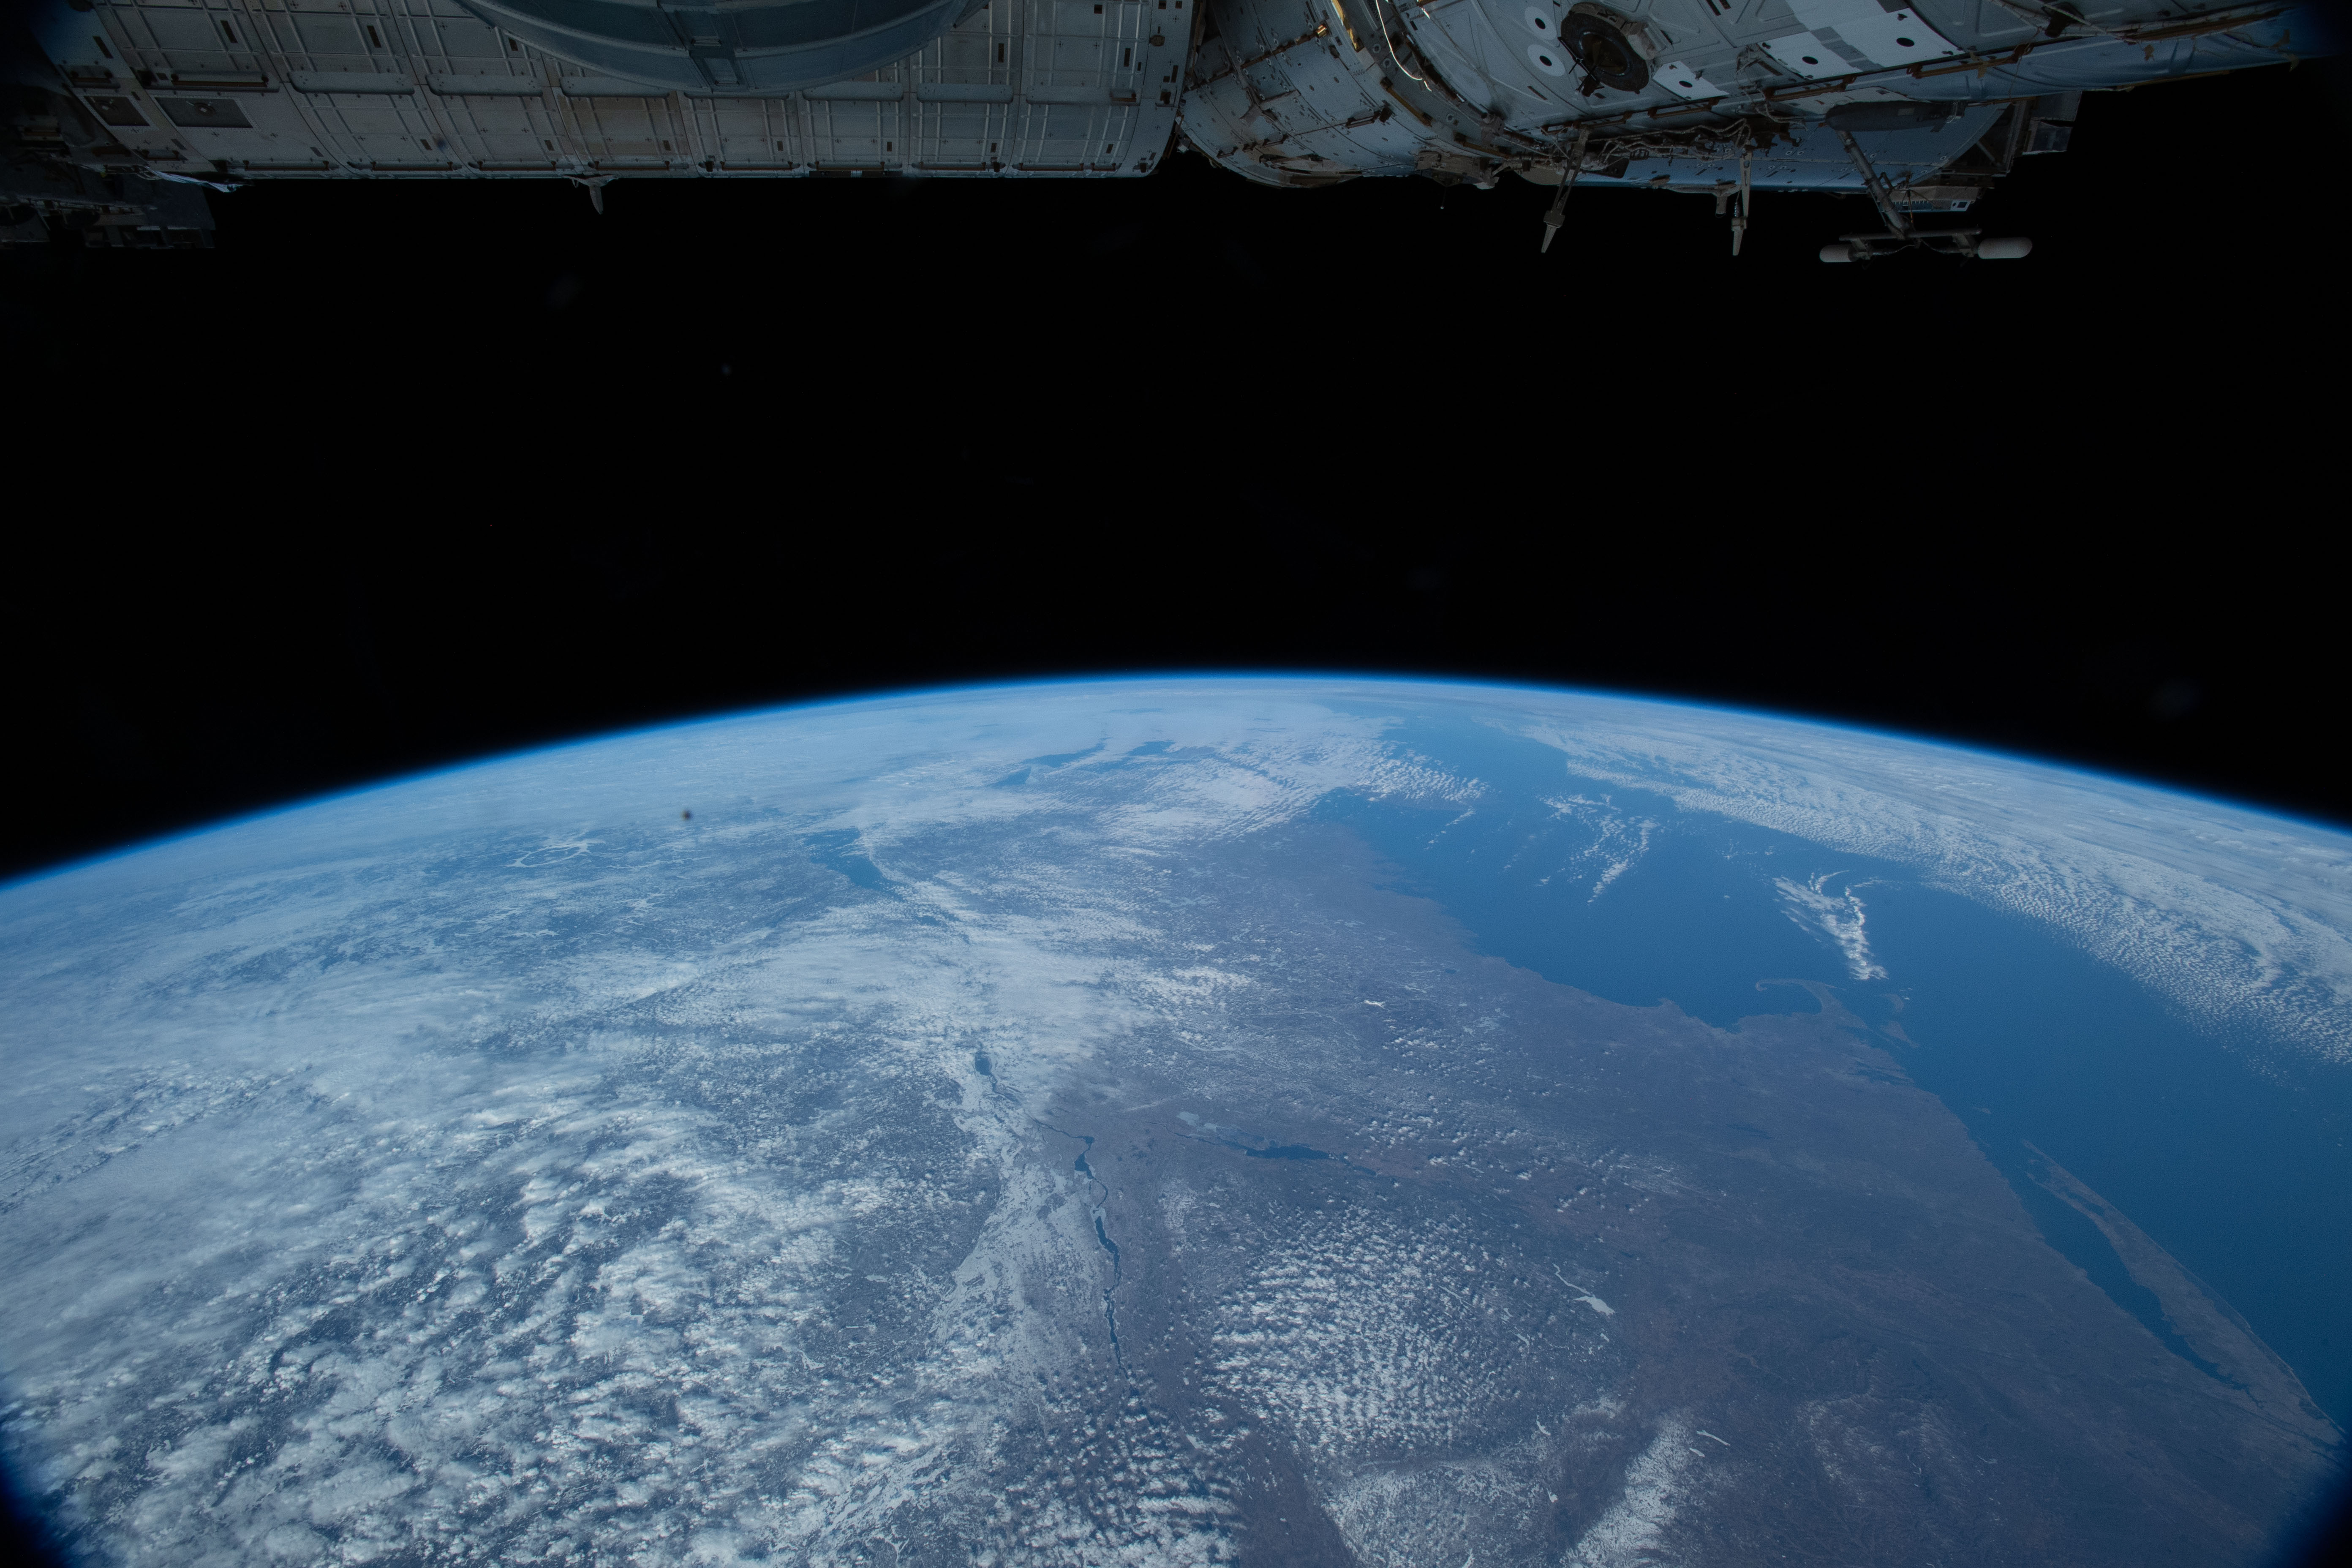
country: CANADA-Q
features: QUINCY BAY, FORT ANDREWS, ISS, LIMB
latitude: 45.5
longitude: -72.5
